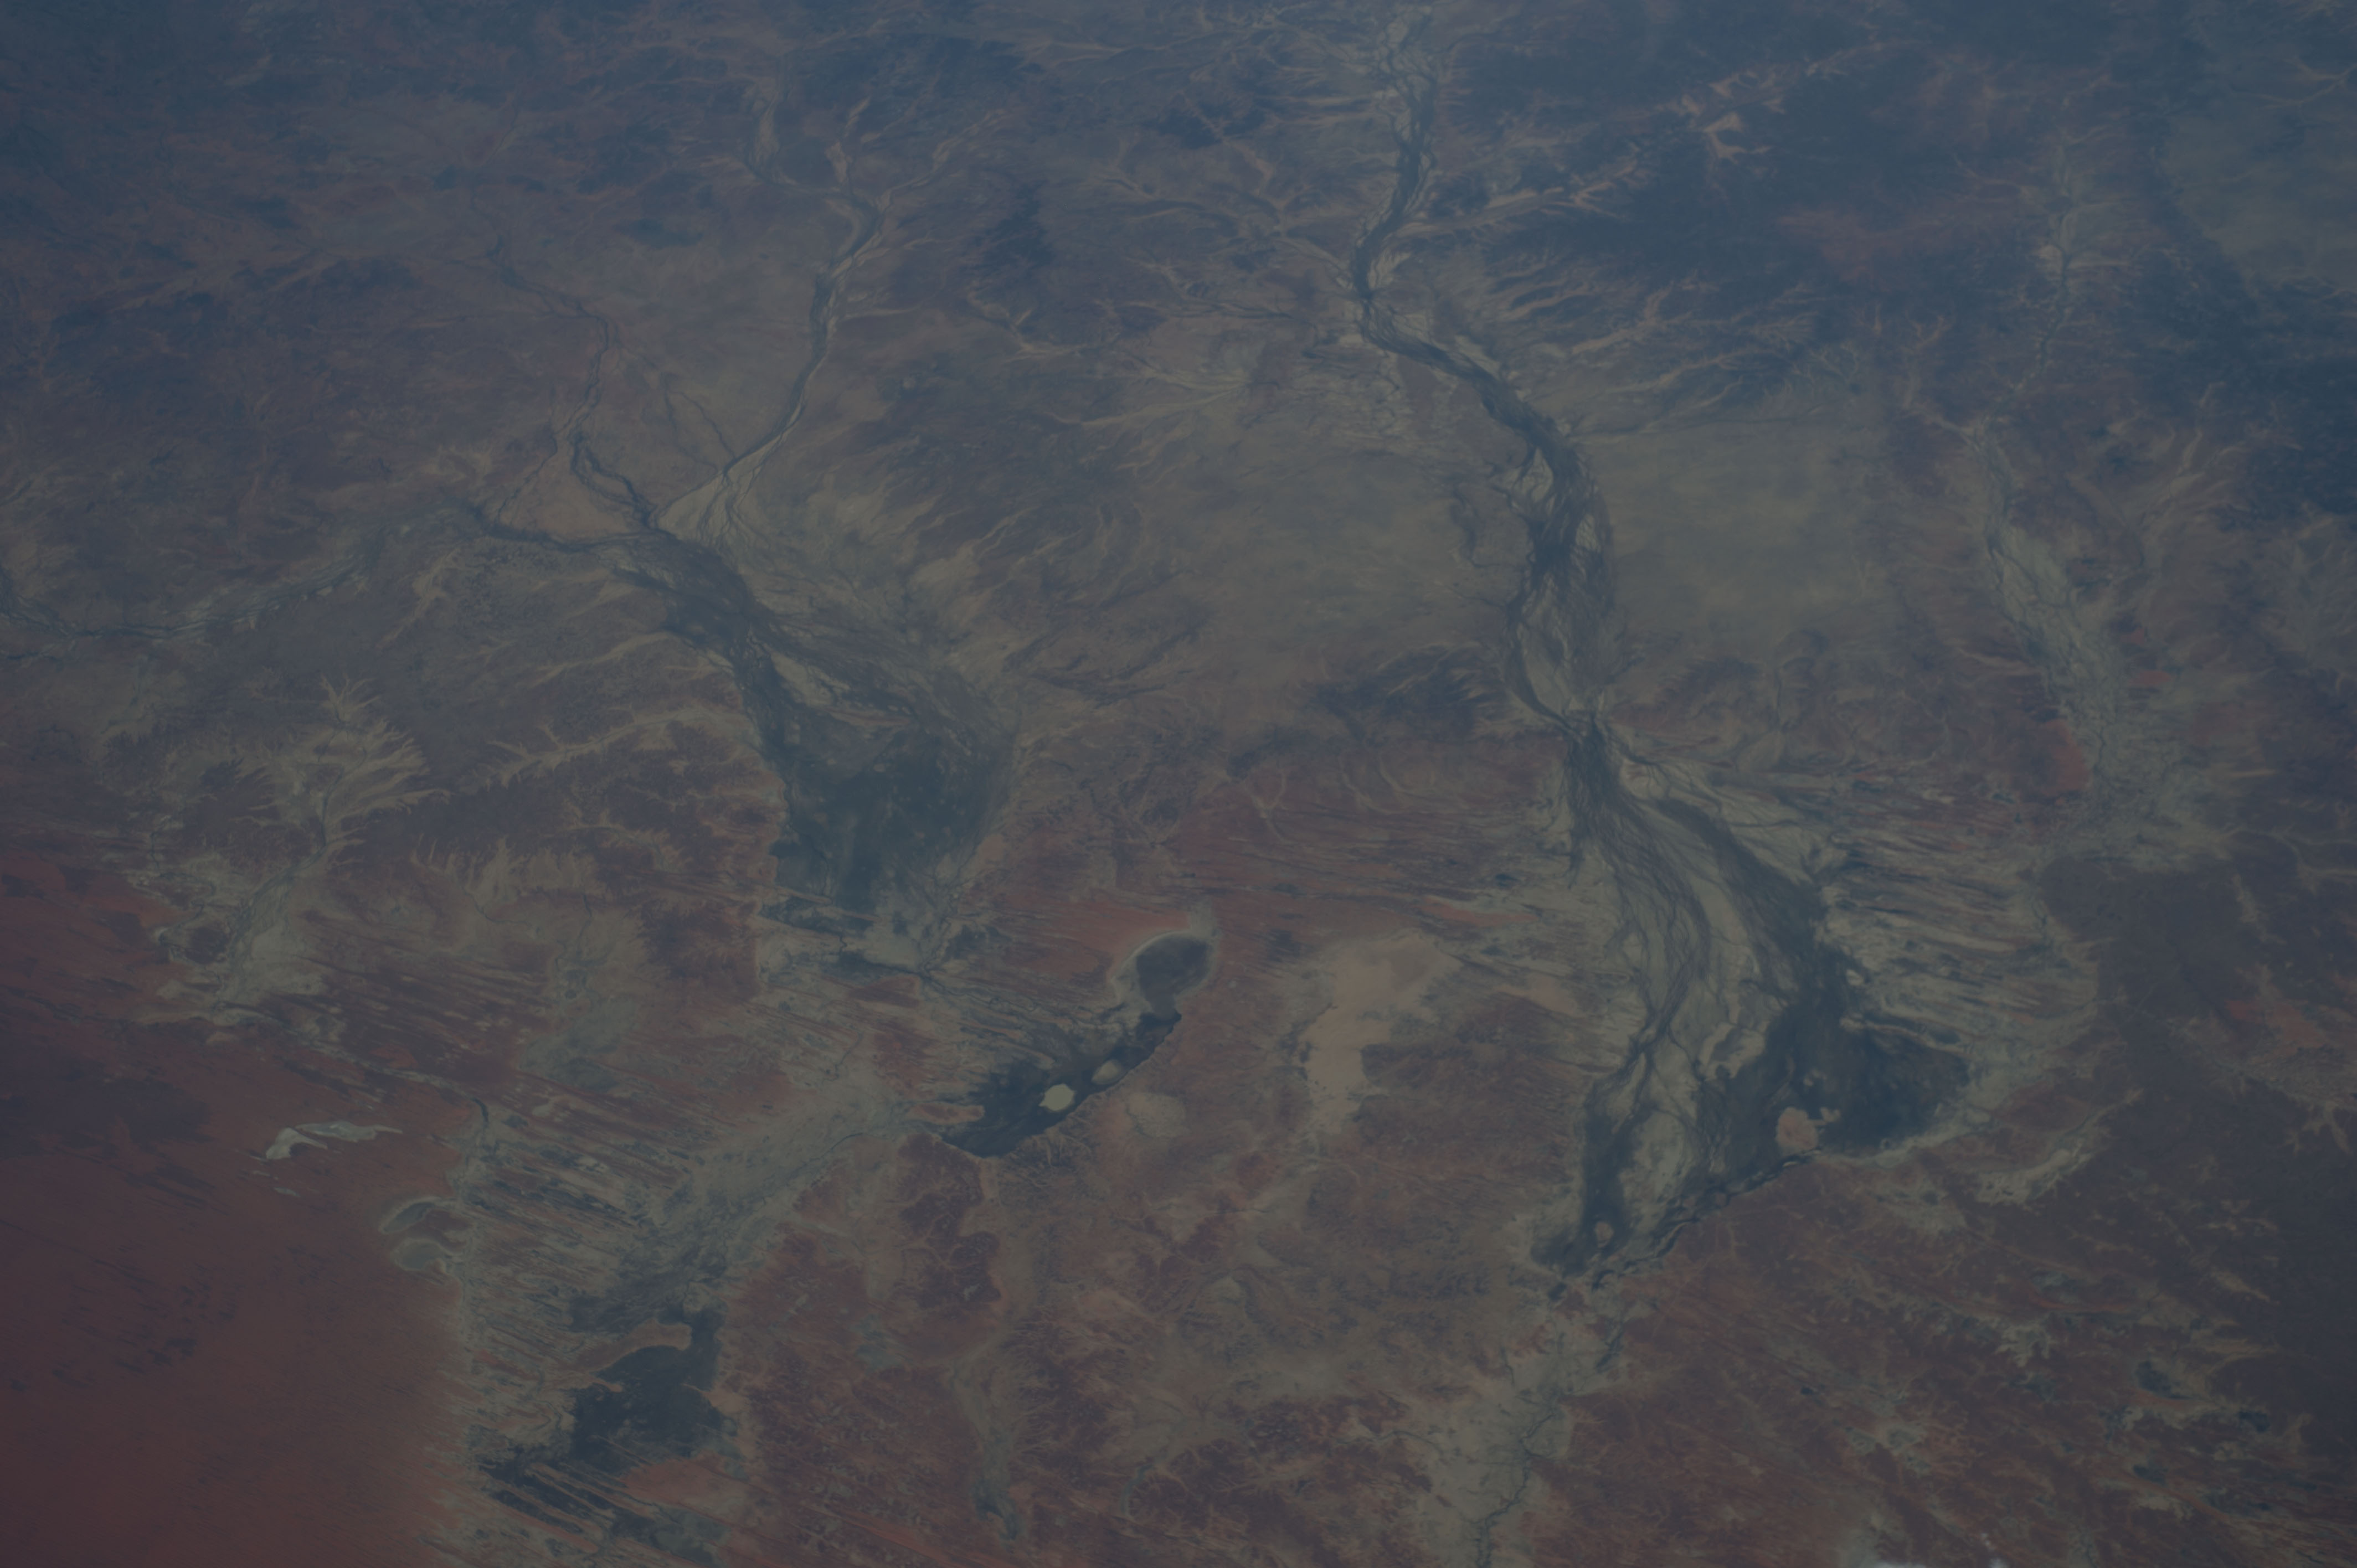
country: AUSTRALIA-Q
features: ASTREBLA DOWNS NATIONAL PRK, L. MACHATTIE, L. MIPIA, L. KOOLIVOO
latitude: -24.5
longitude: 140.0
